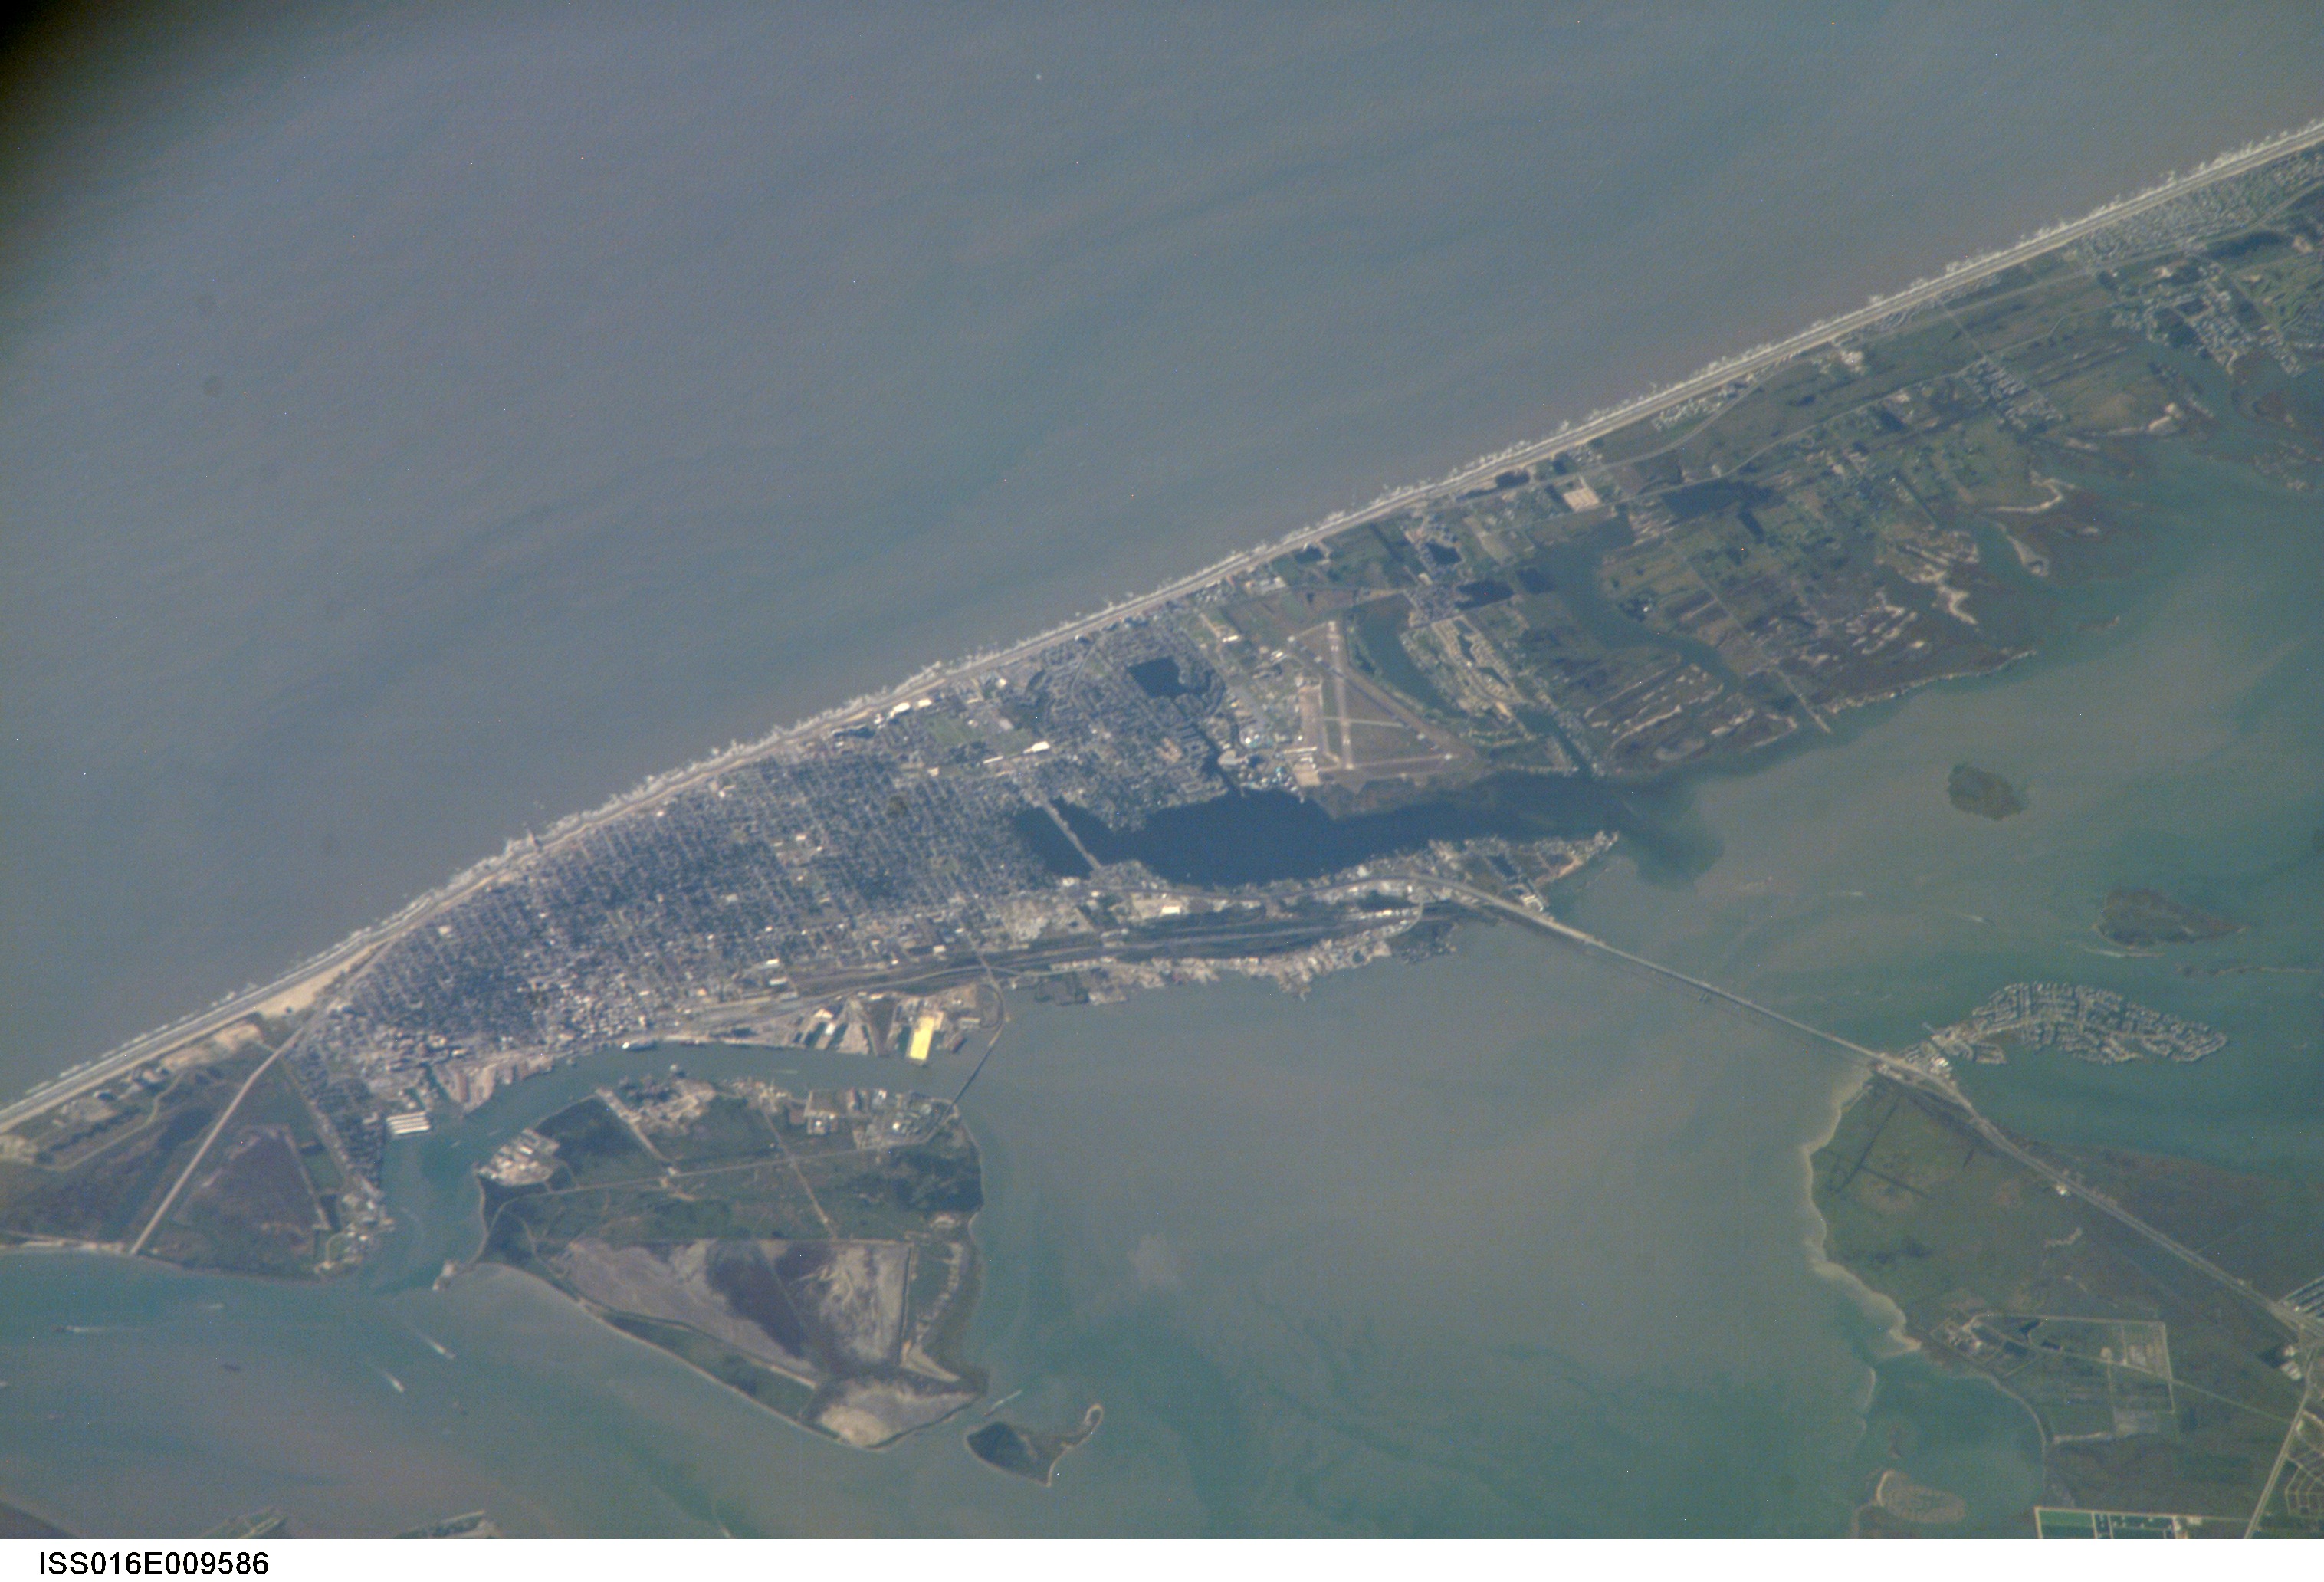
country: USA-TEXAS
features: GALVESTON, SCHOLES INTL AIRPORT
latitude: 29.3
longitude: -94.8
